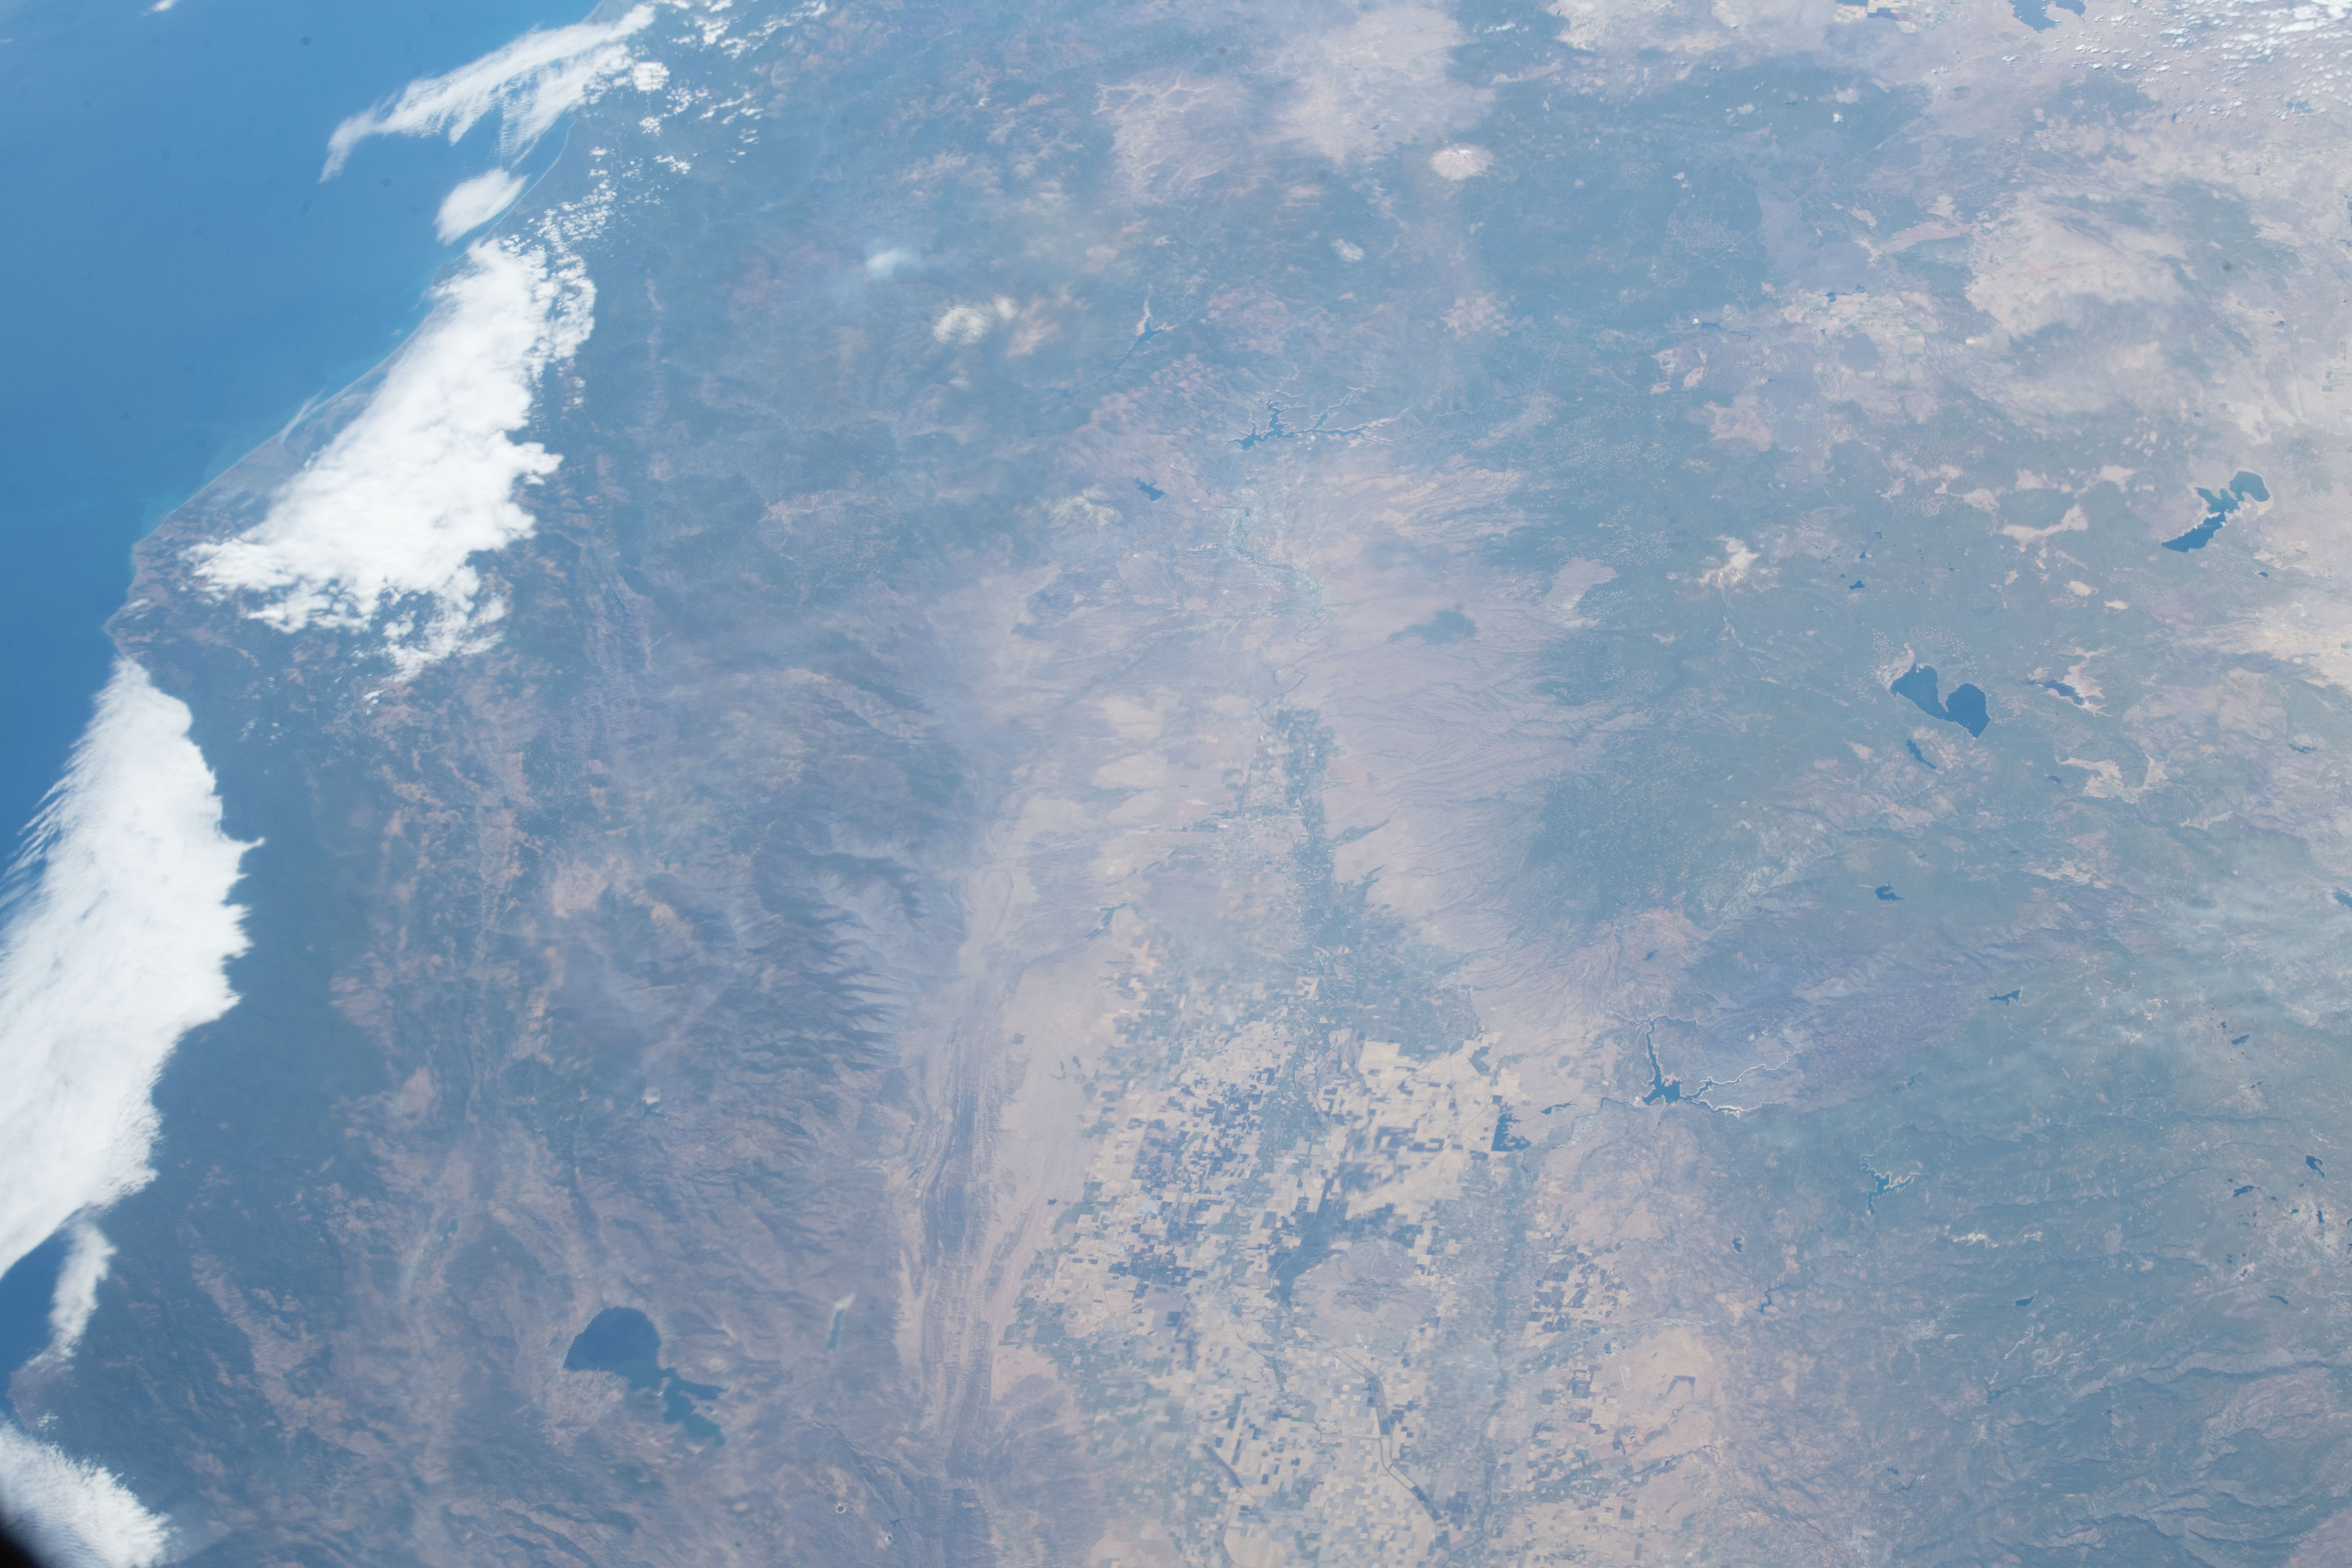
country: USA-CALIFORNIA
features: CENTRAL VALLEY, PACIFIC OCEAN, CLEAR LAKE, LAKE ALMANOR, EAGLE LAKE, PACIFIC OCEAN, KLAMATH MOUNTAINS
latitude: 40.0
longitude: -122.0
